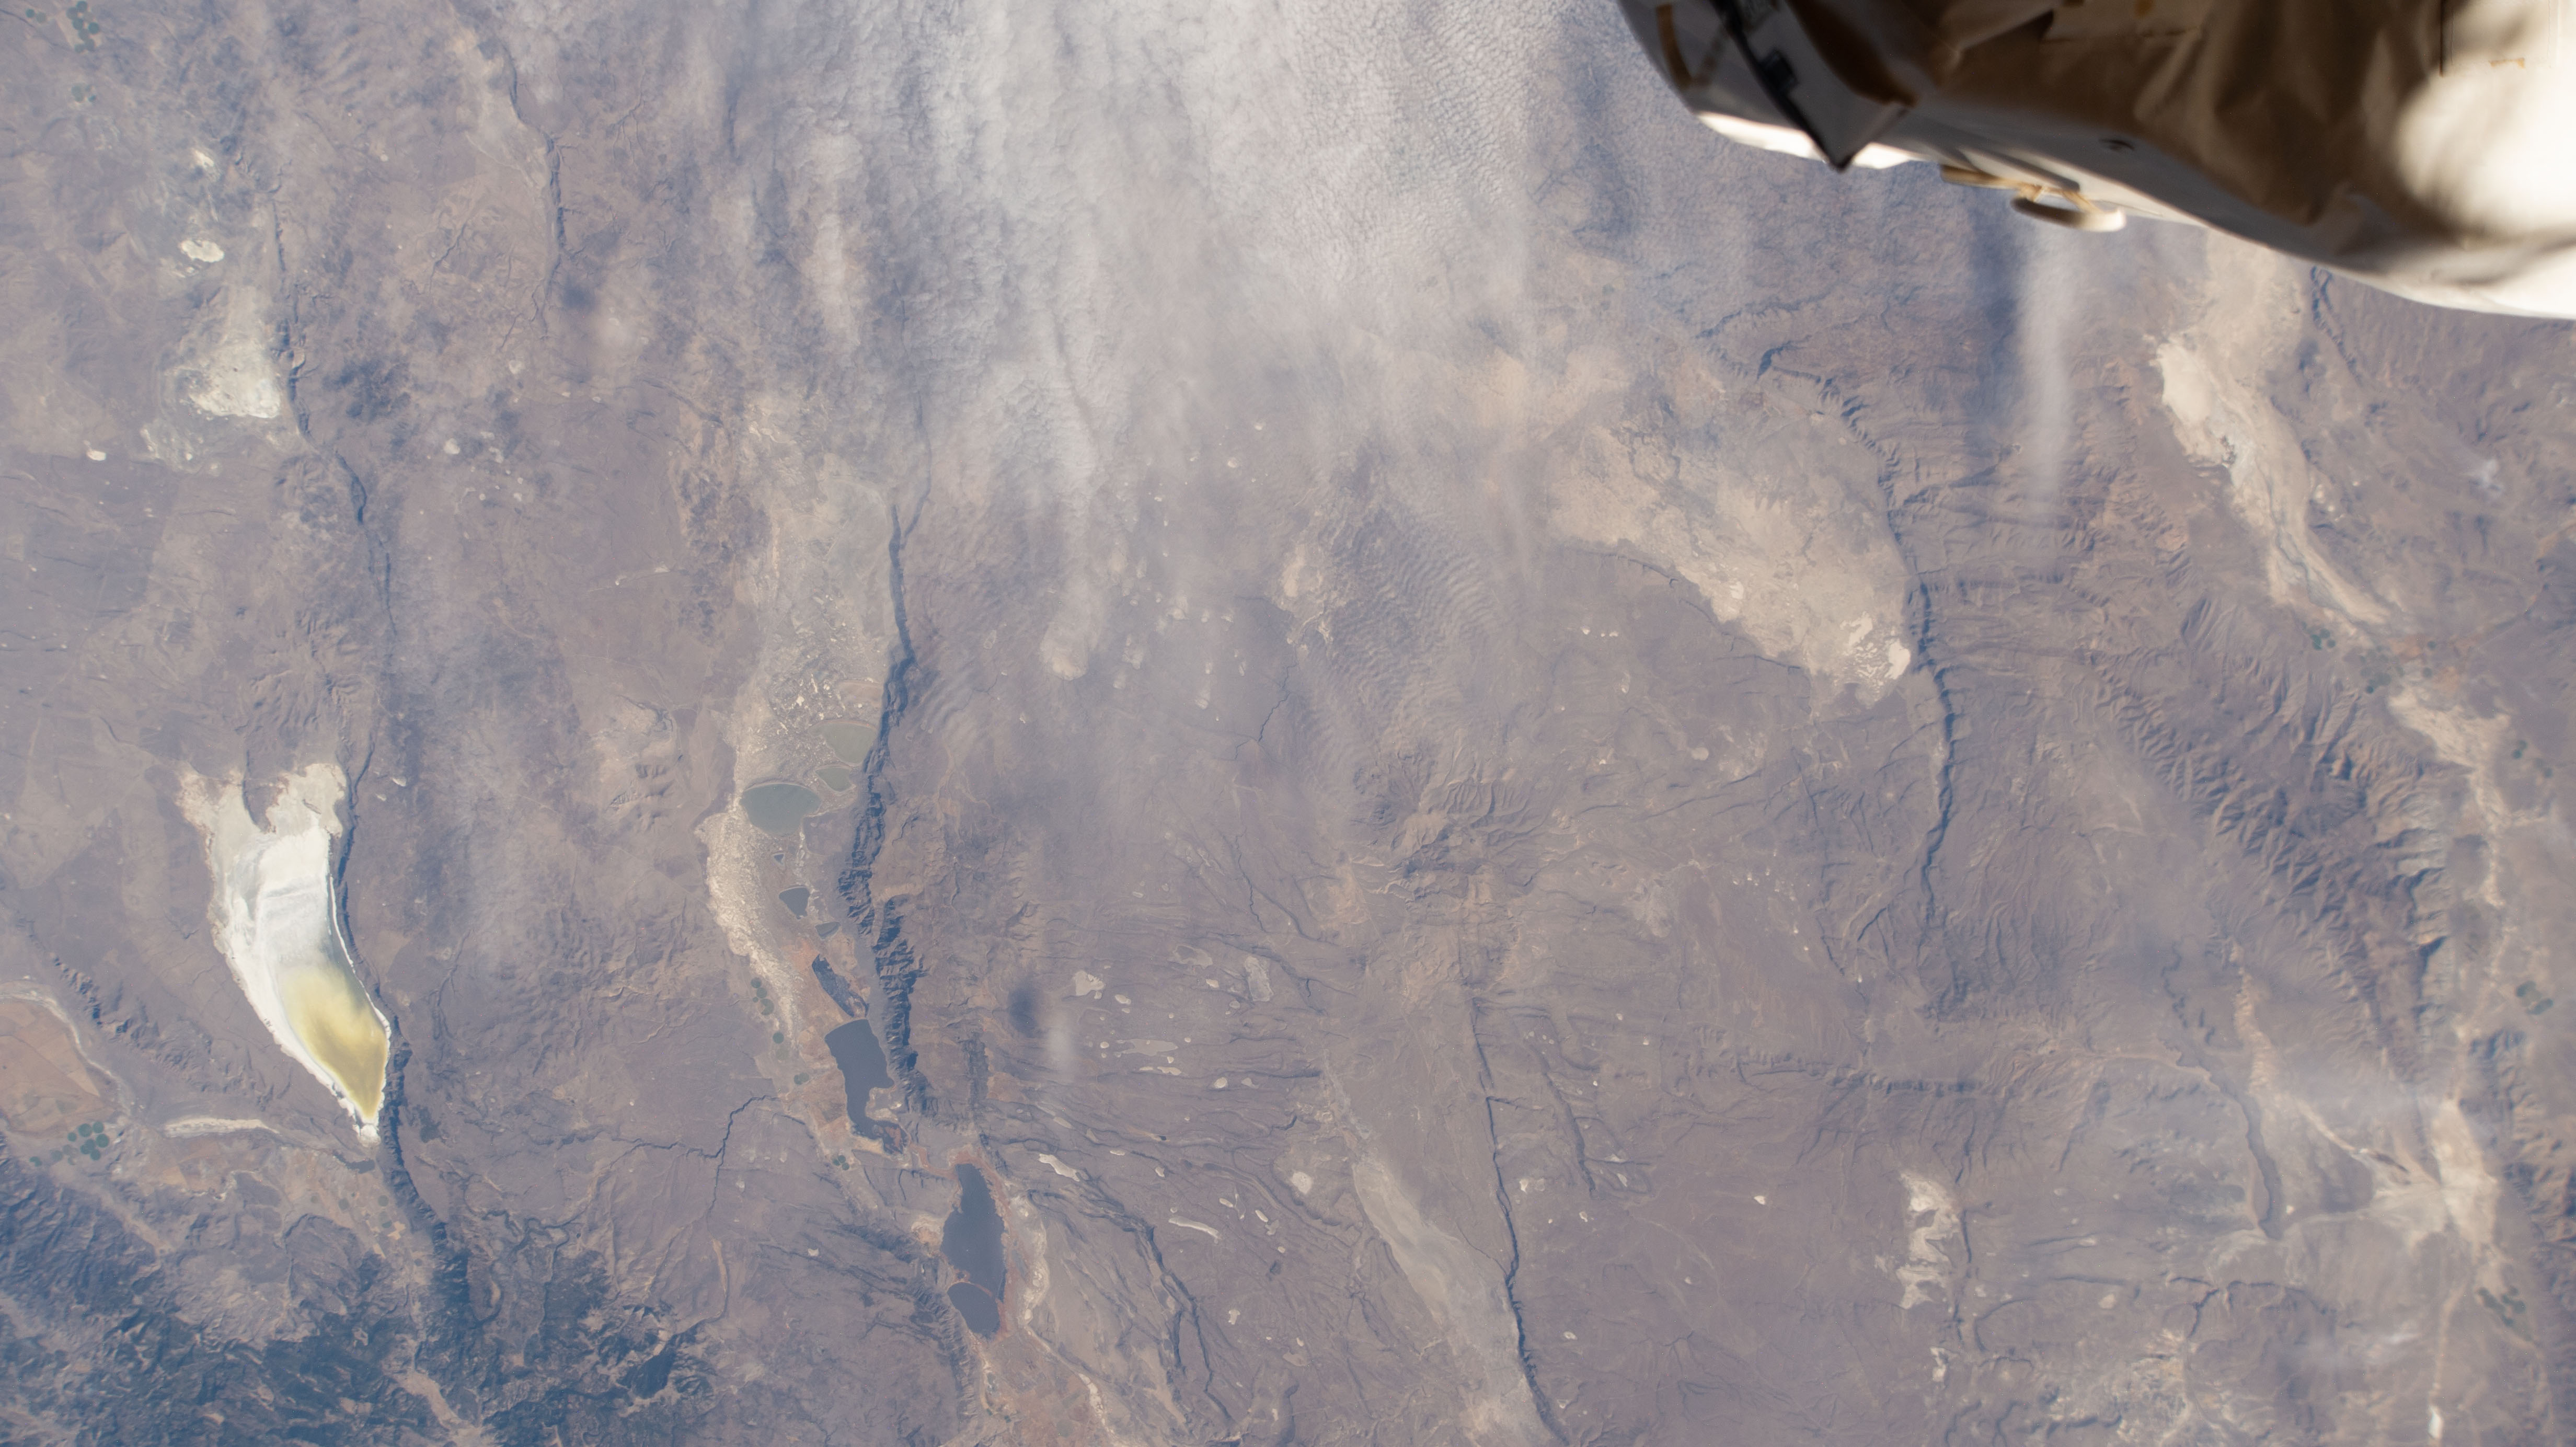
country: USA-OREGON
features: ISS, LAKE ABERT, HART MOUNTAIN, STATE HOLDING, PUEBLO MOUNTAINS
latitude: 42.4
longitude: -119.2
